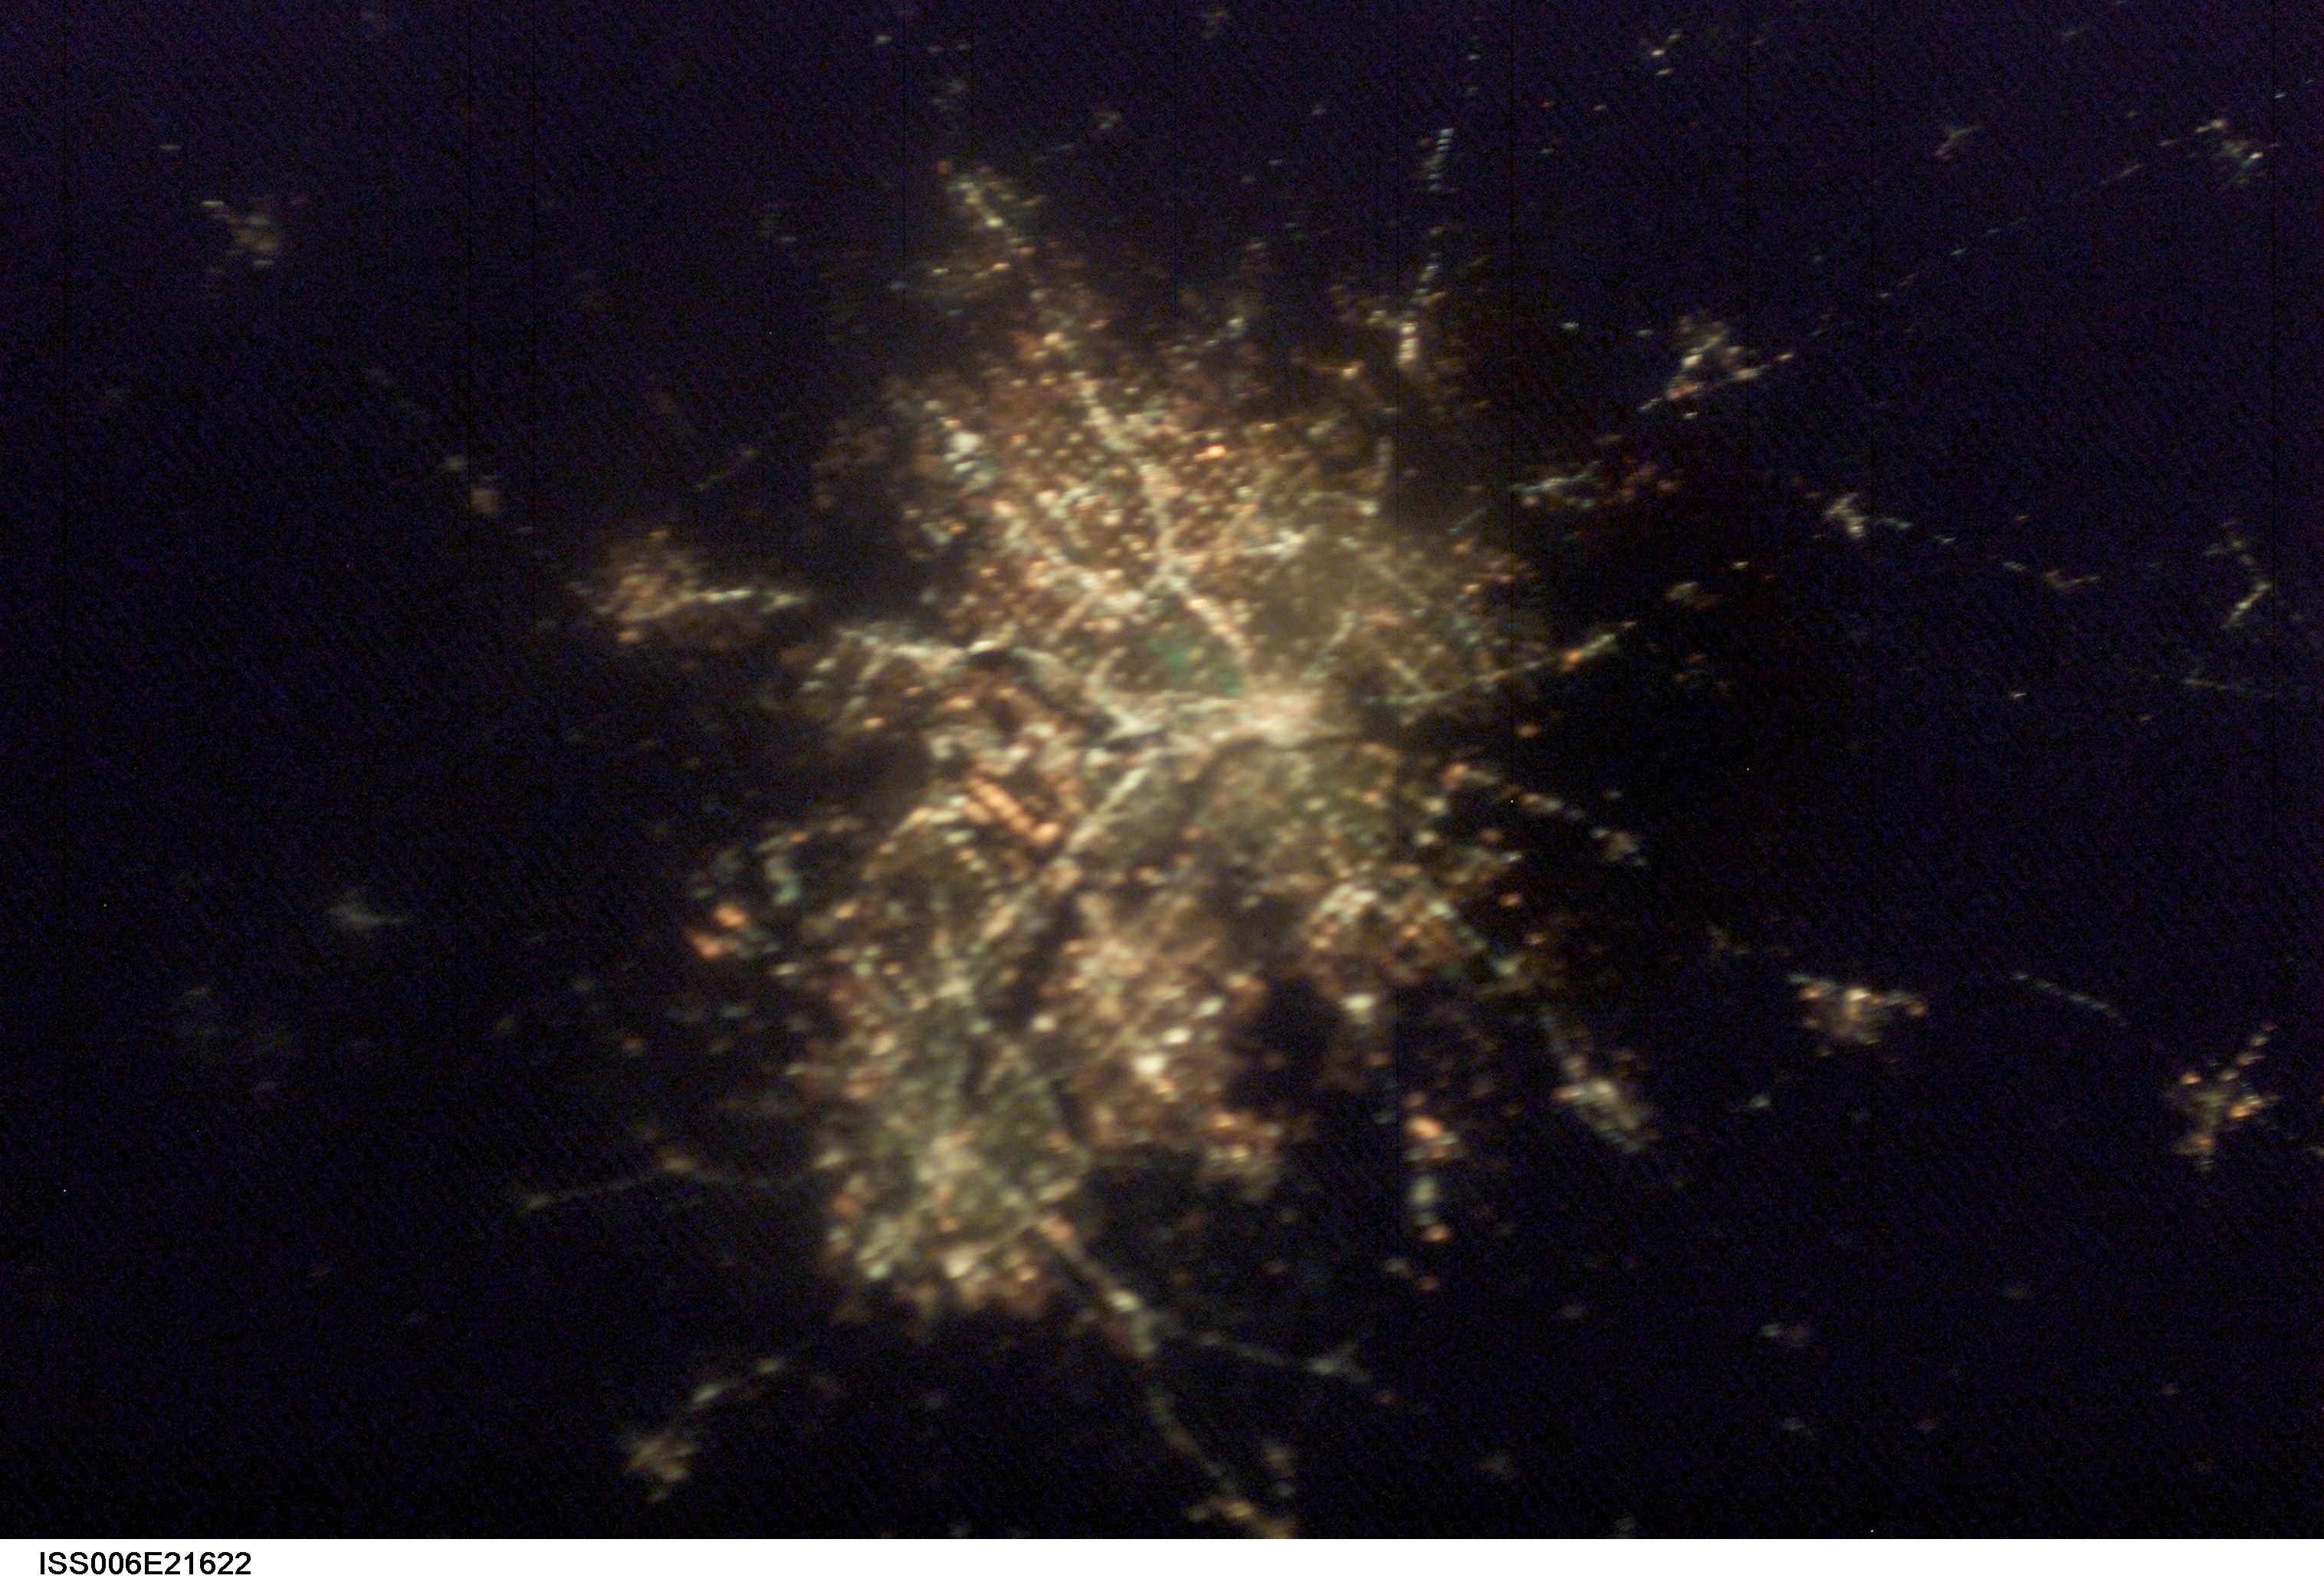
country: USA-OKLAHOMA
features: DARK EARTHOBS
